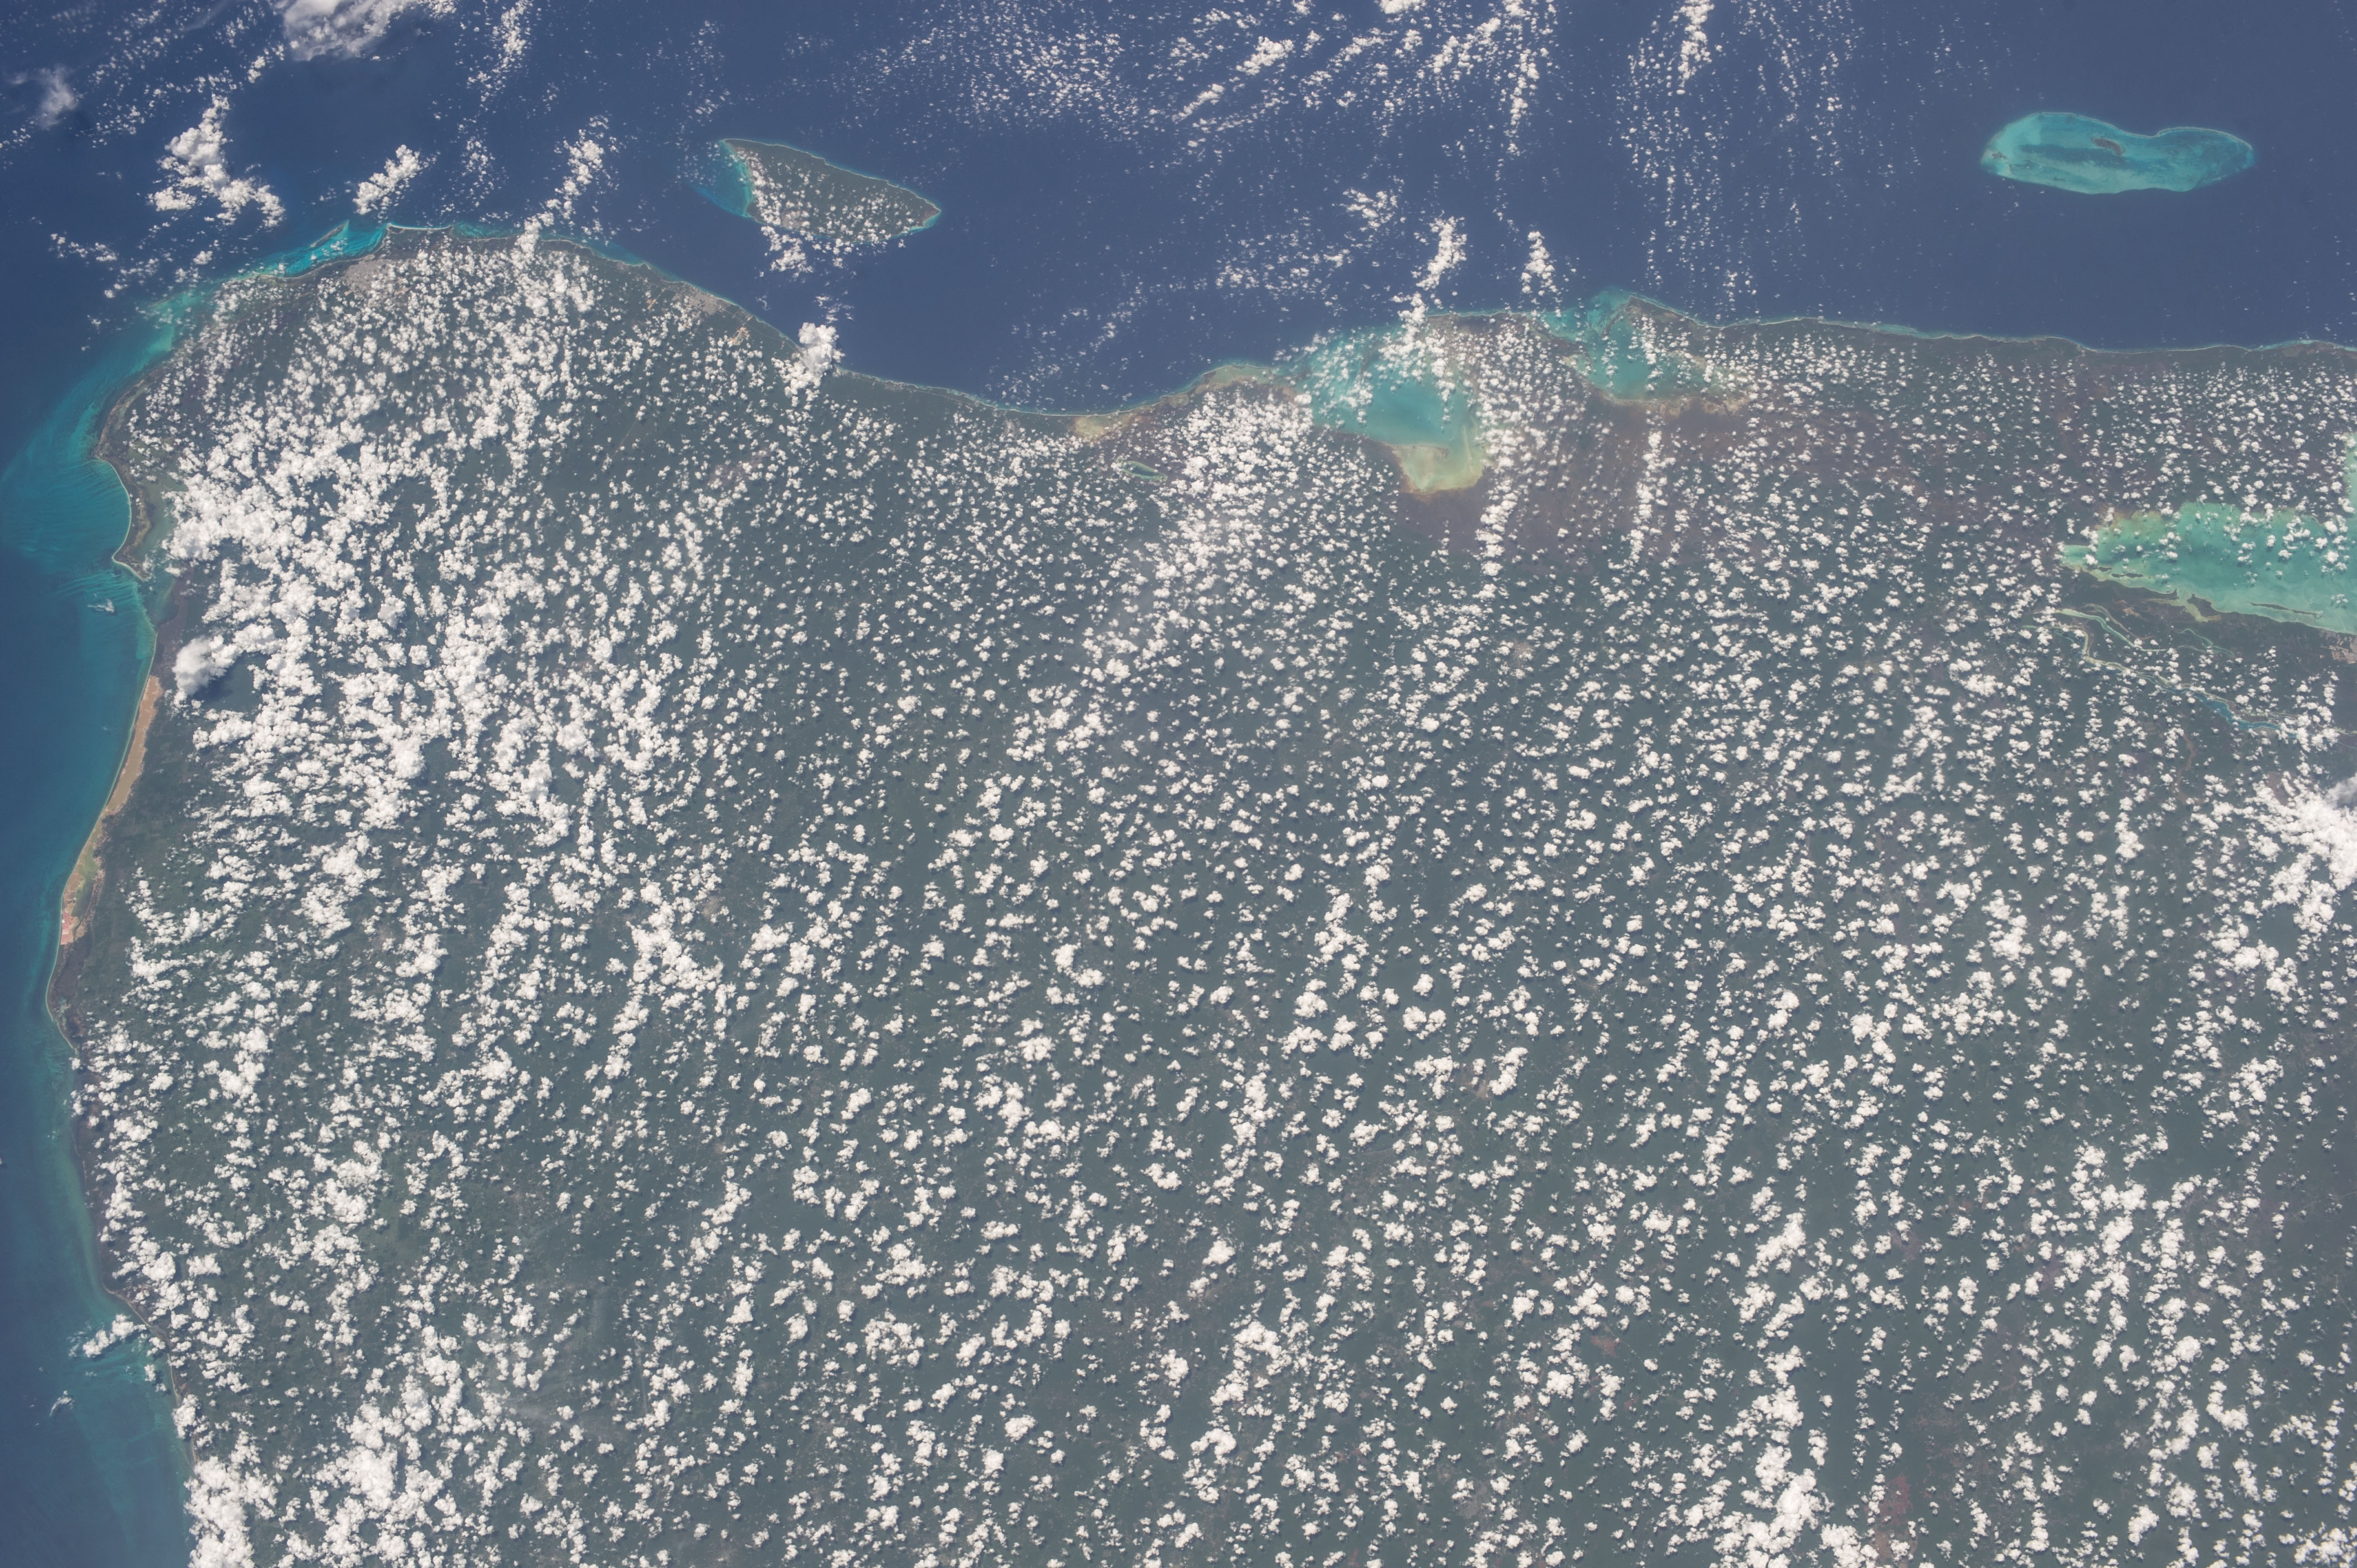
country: MEXICO
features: COZUMEL,YUCATAN,SIAN KAAN BIOSPHERE RESERVE
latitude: 20.5
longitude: -88.0
